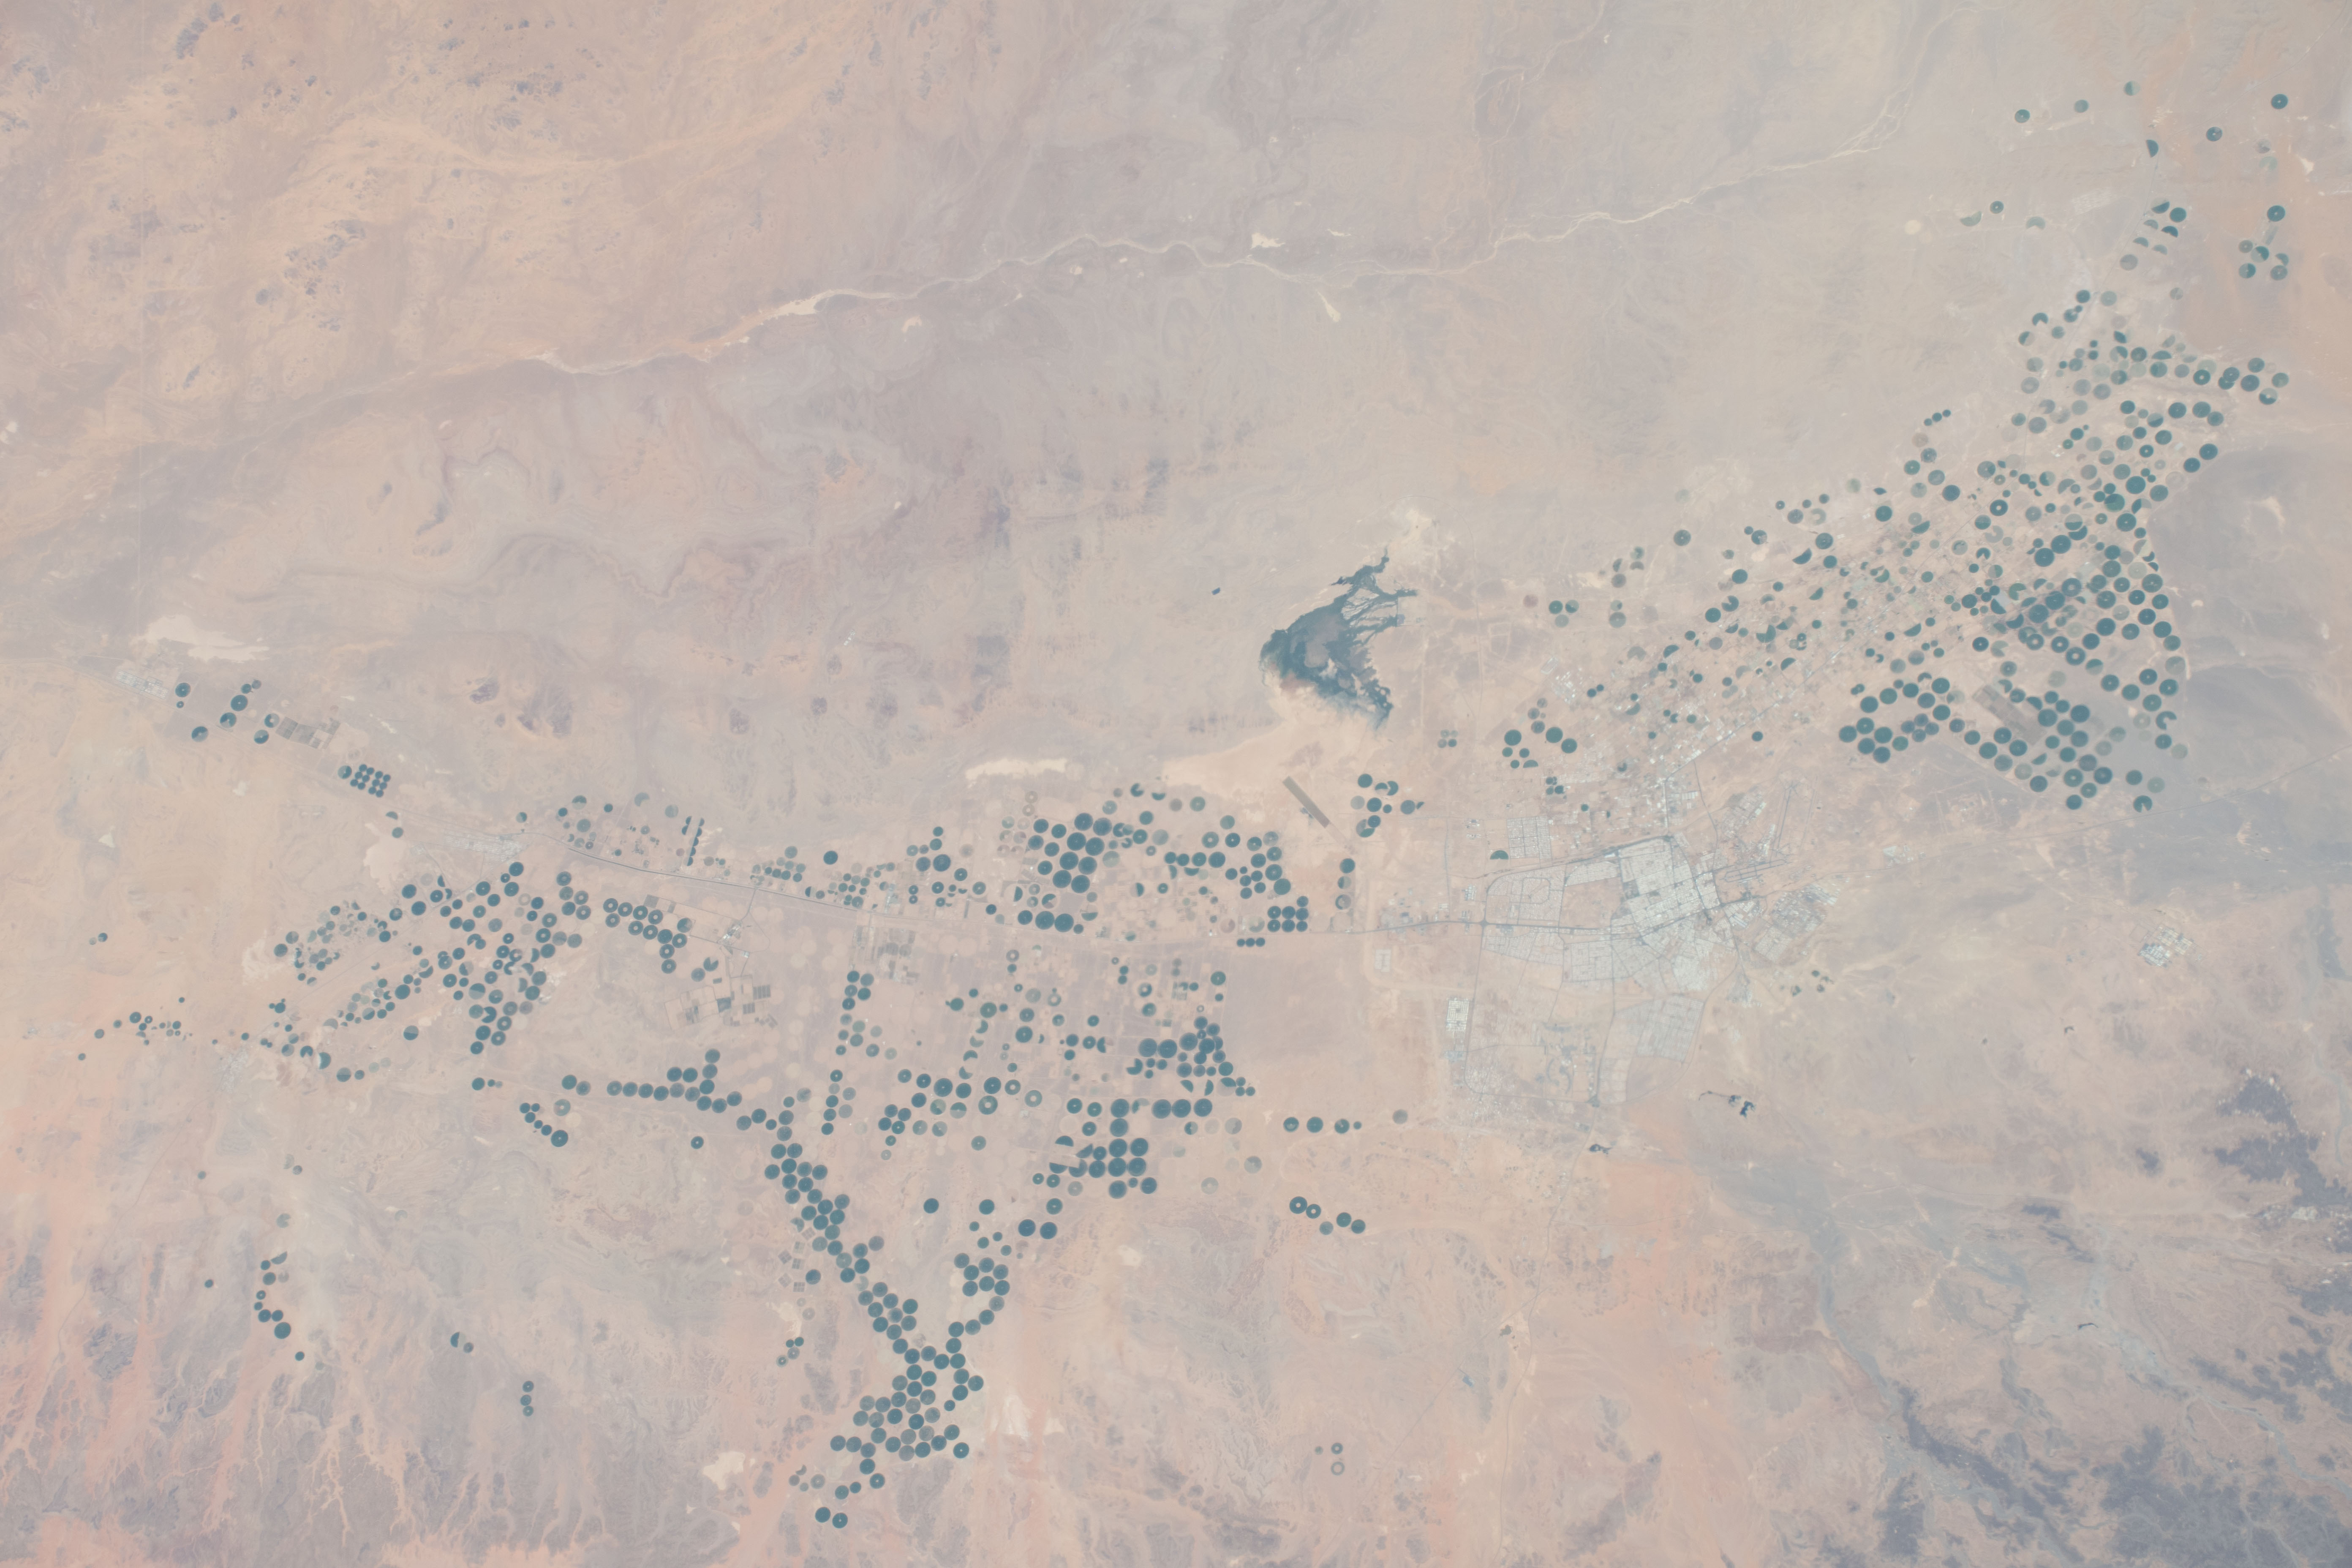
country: SAUDI ARABIA
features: TABUK, BOTANICAL GARDEN
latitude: 28.7
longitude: 36.5
